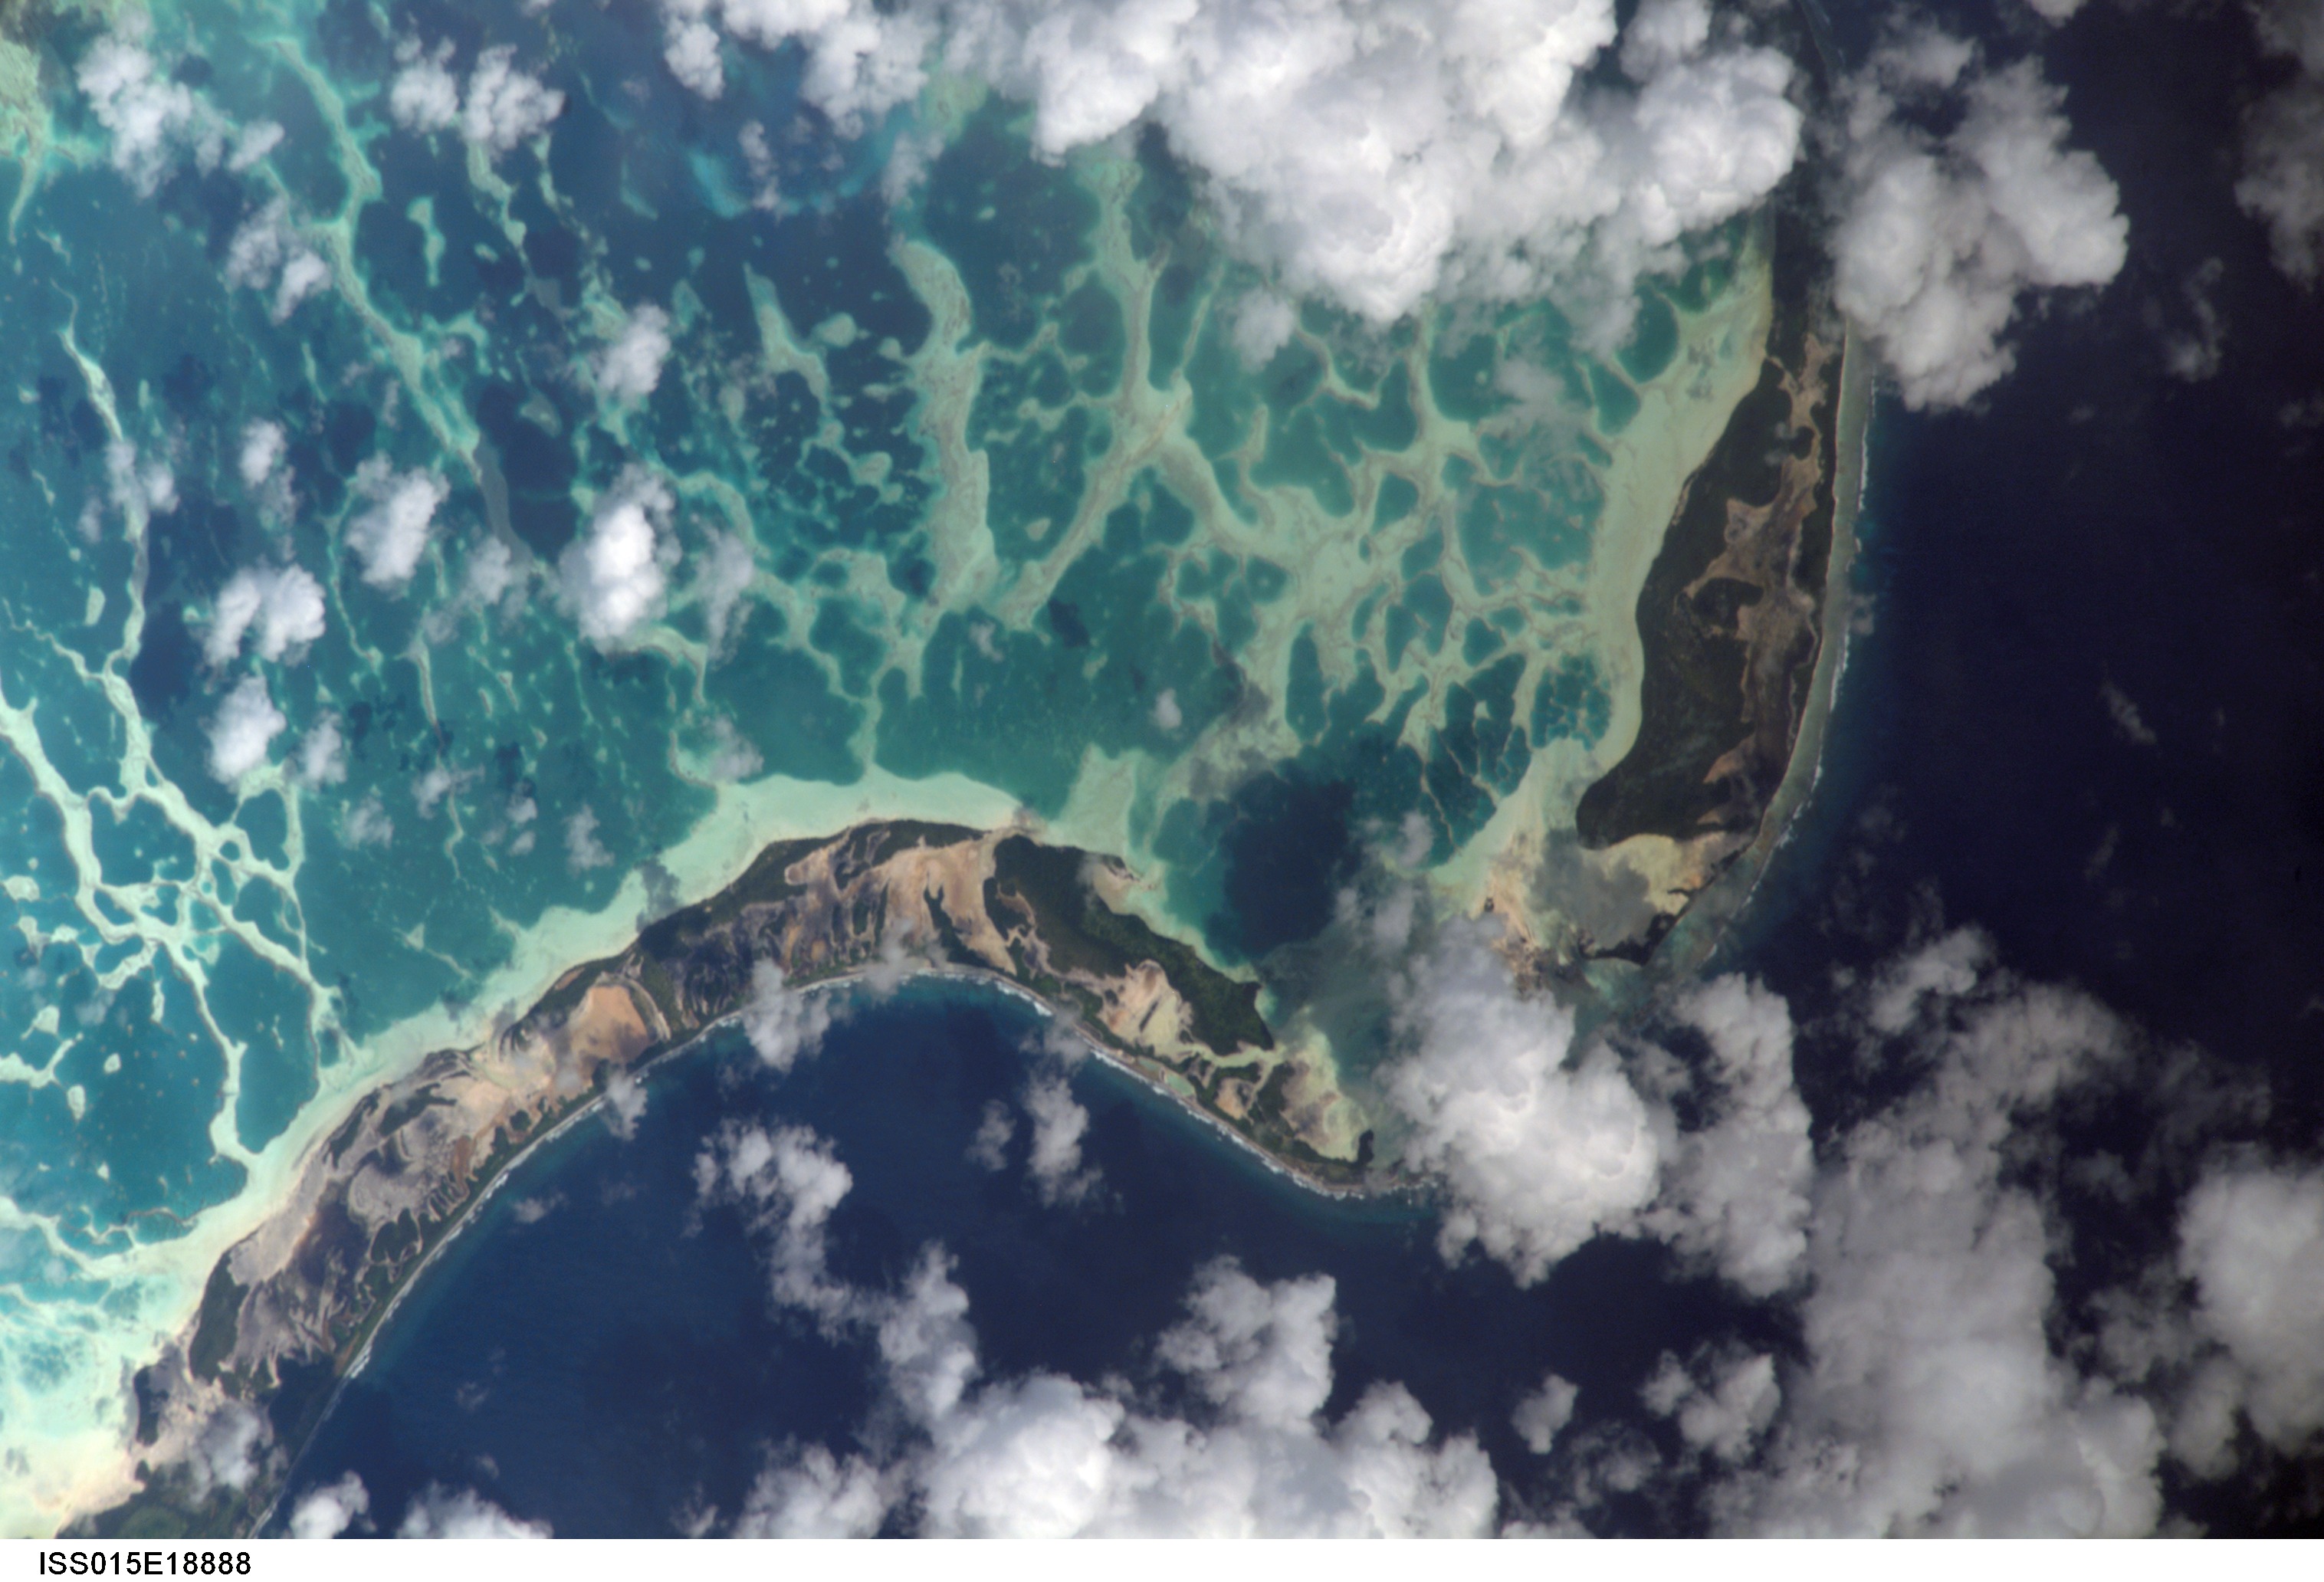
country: KIRIBATI
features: FANNING ISLAND, LAGOON, CORAL
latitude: 3.9
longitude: -159.3
